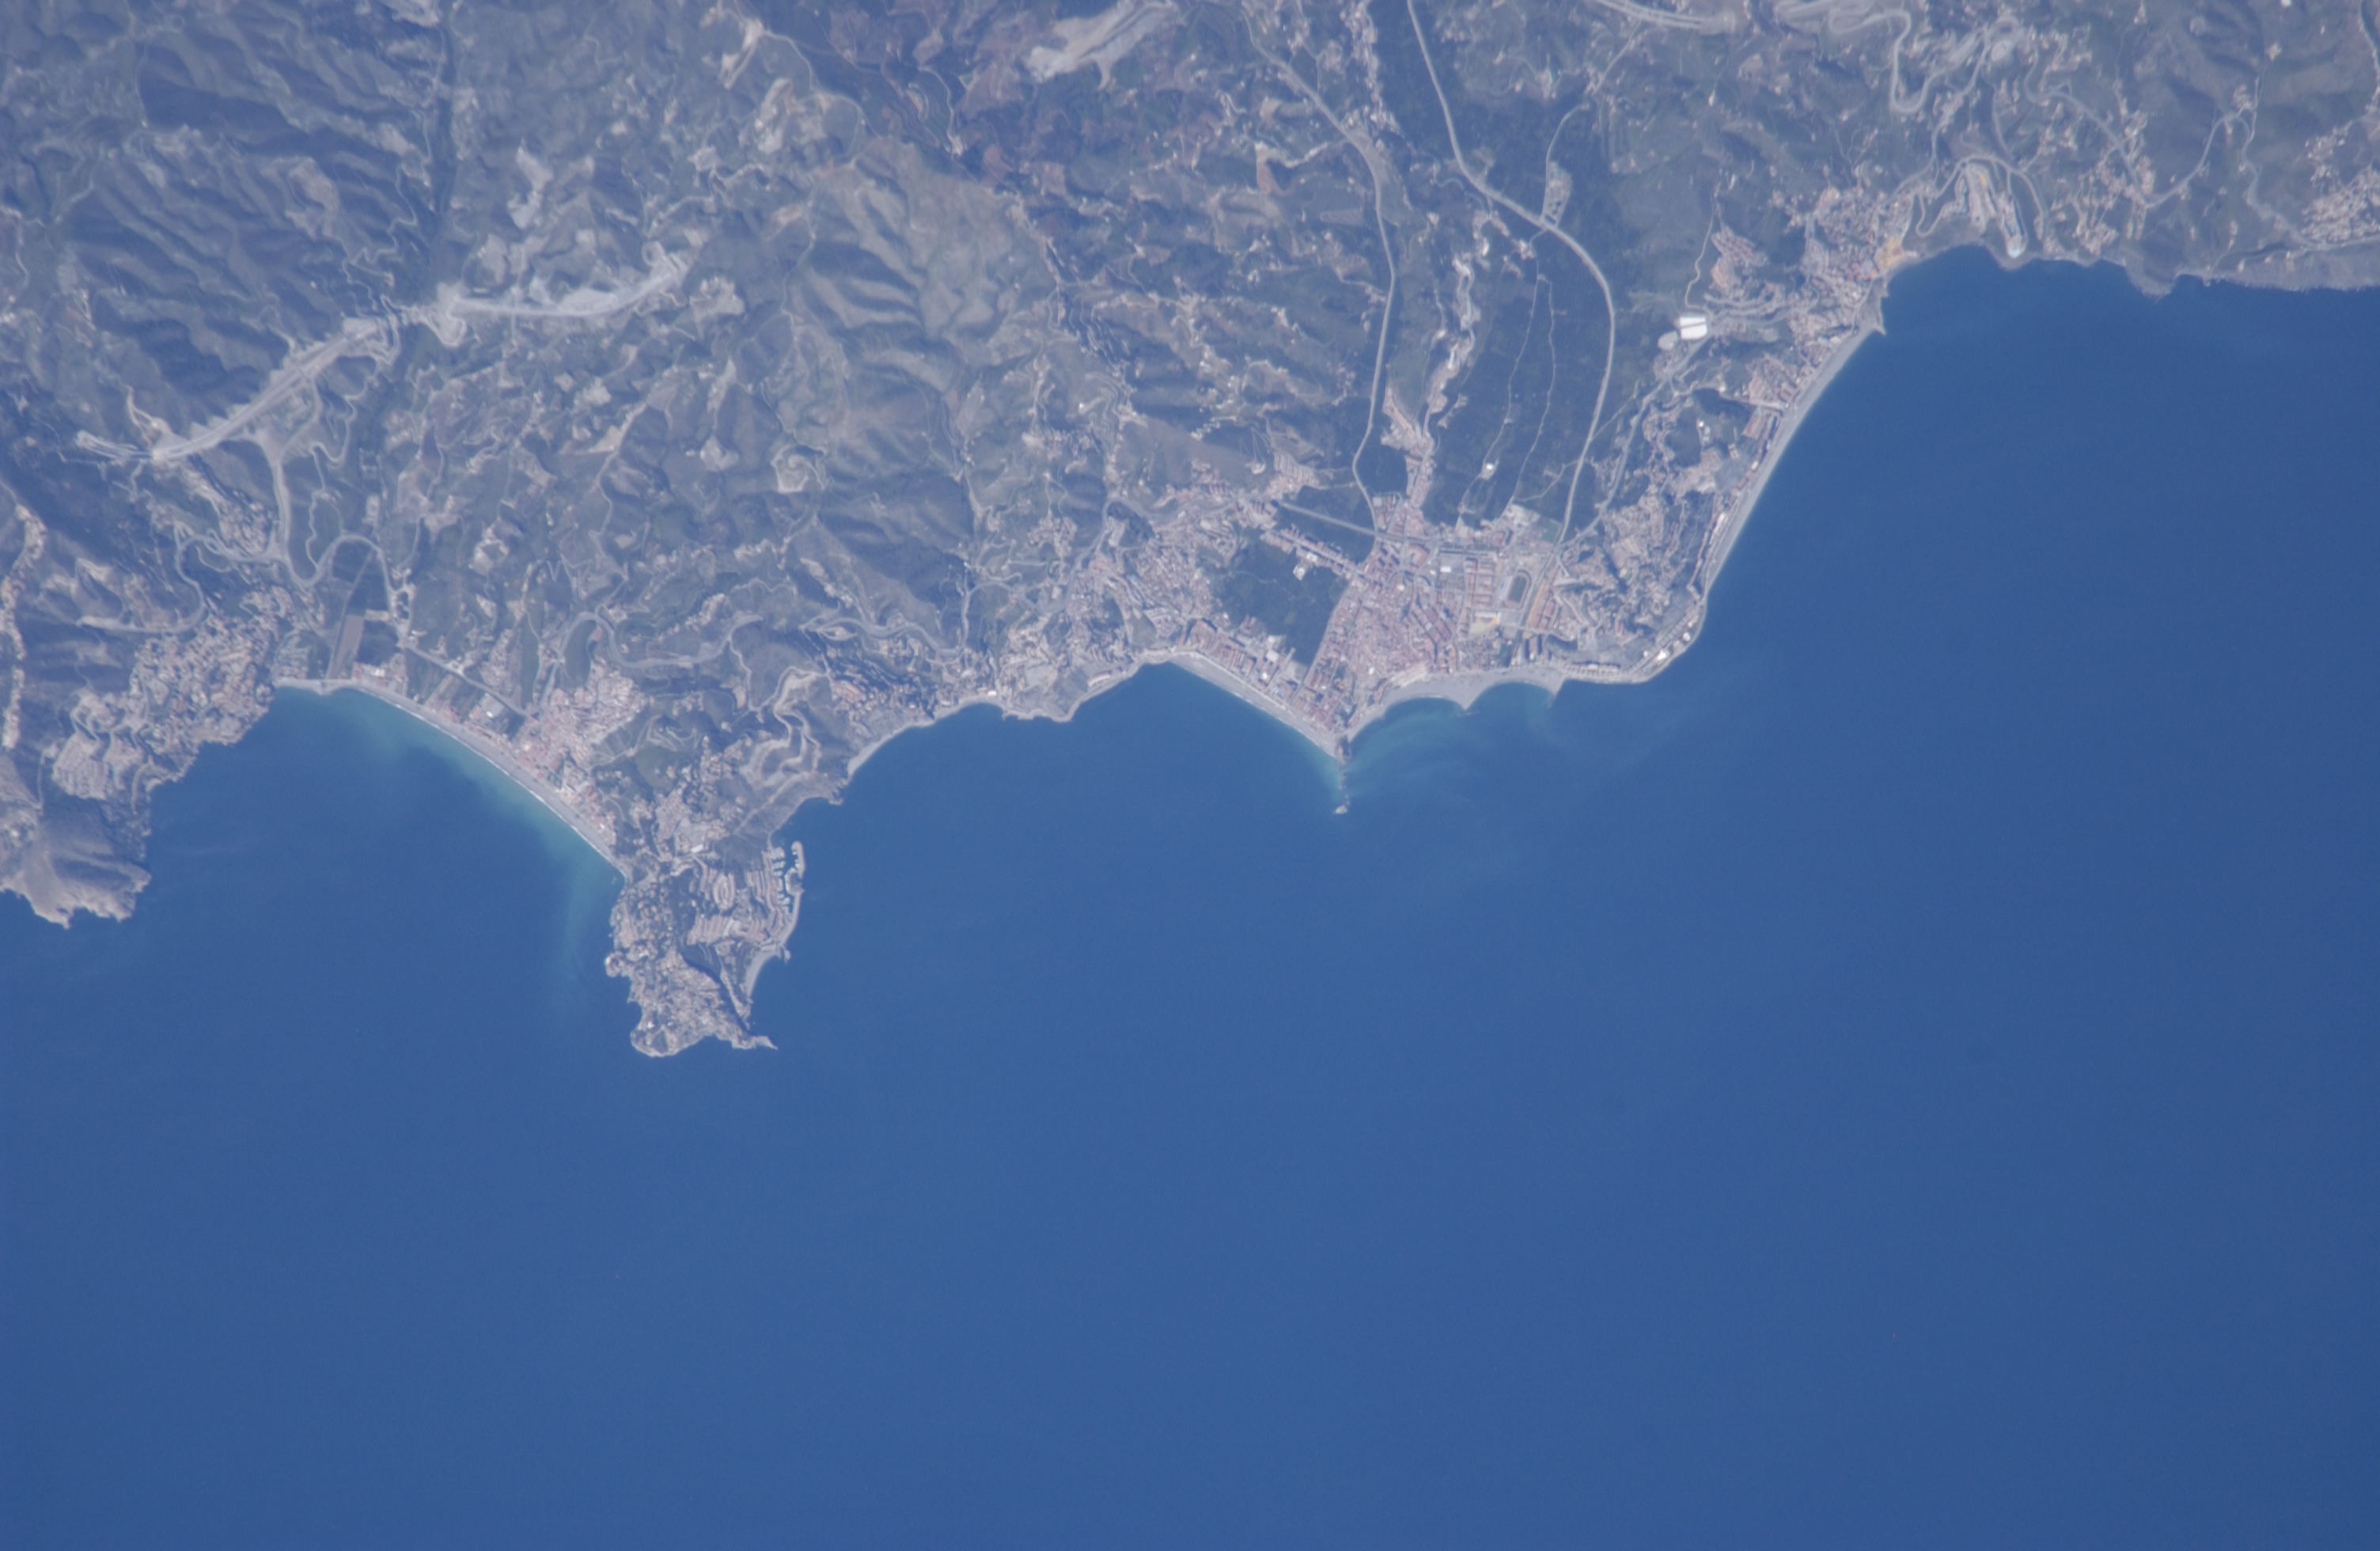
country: SPAIN
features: ALMUNECAR
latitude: 36.7
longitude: -3.7
